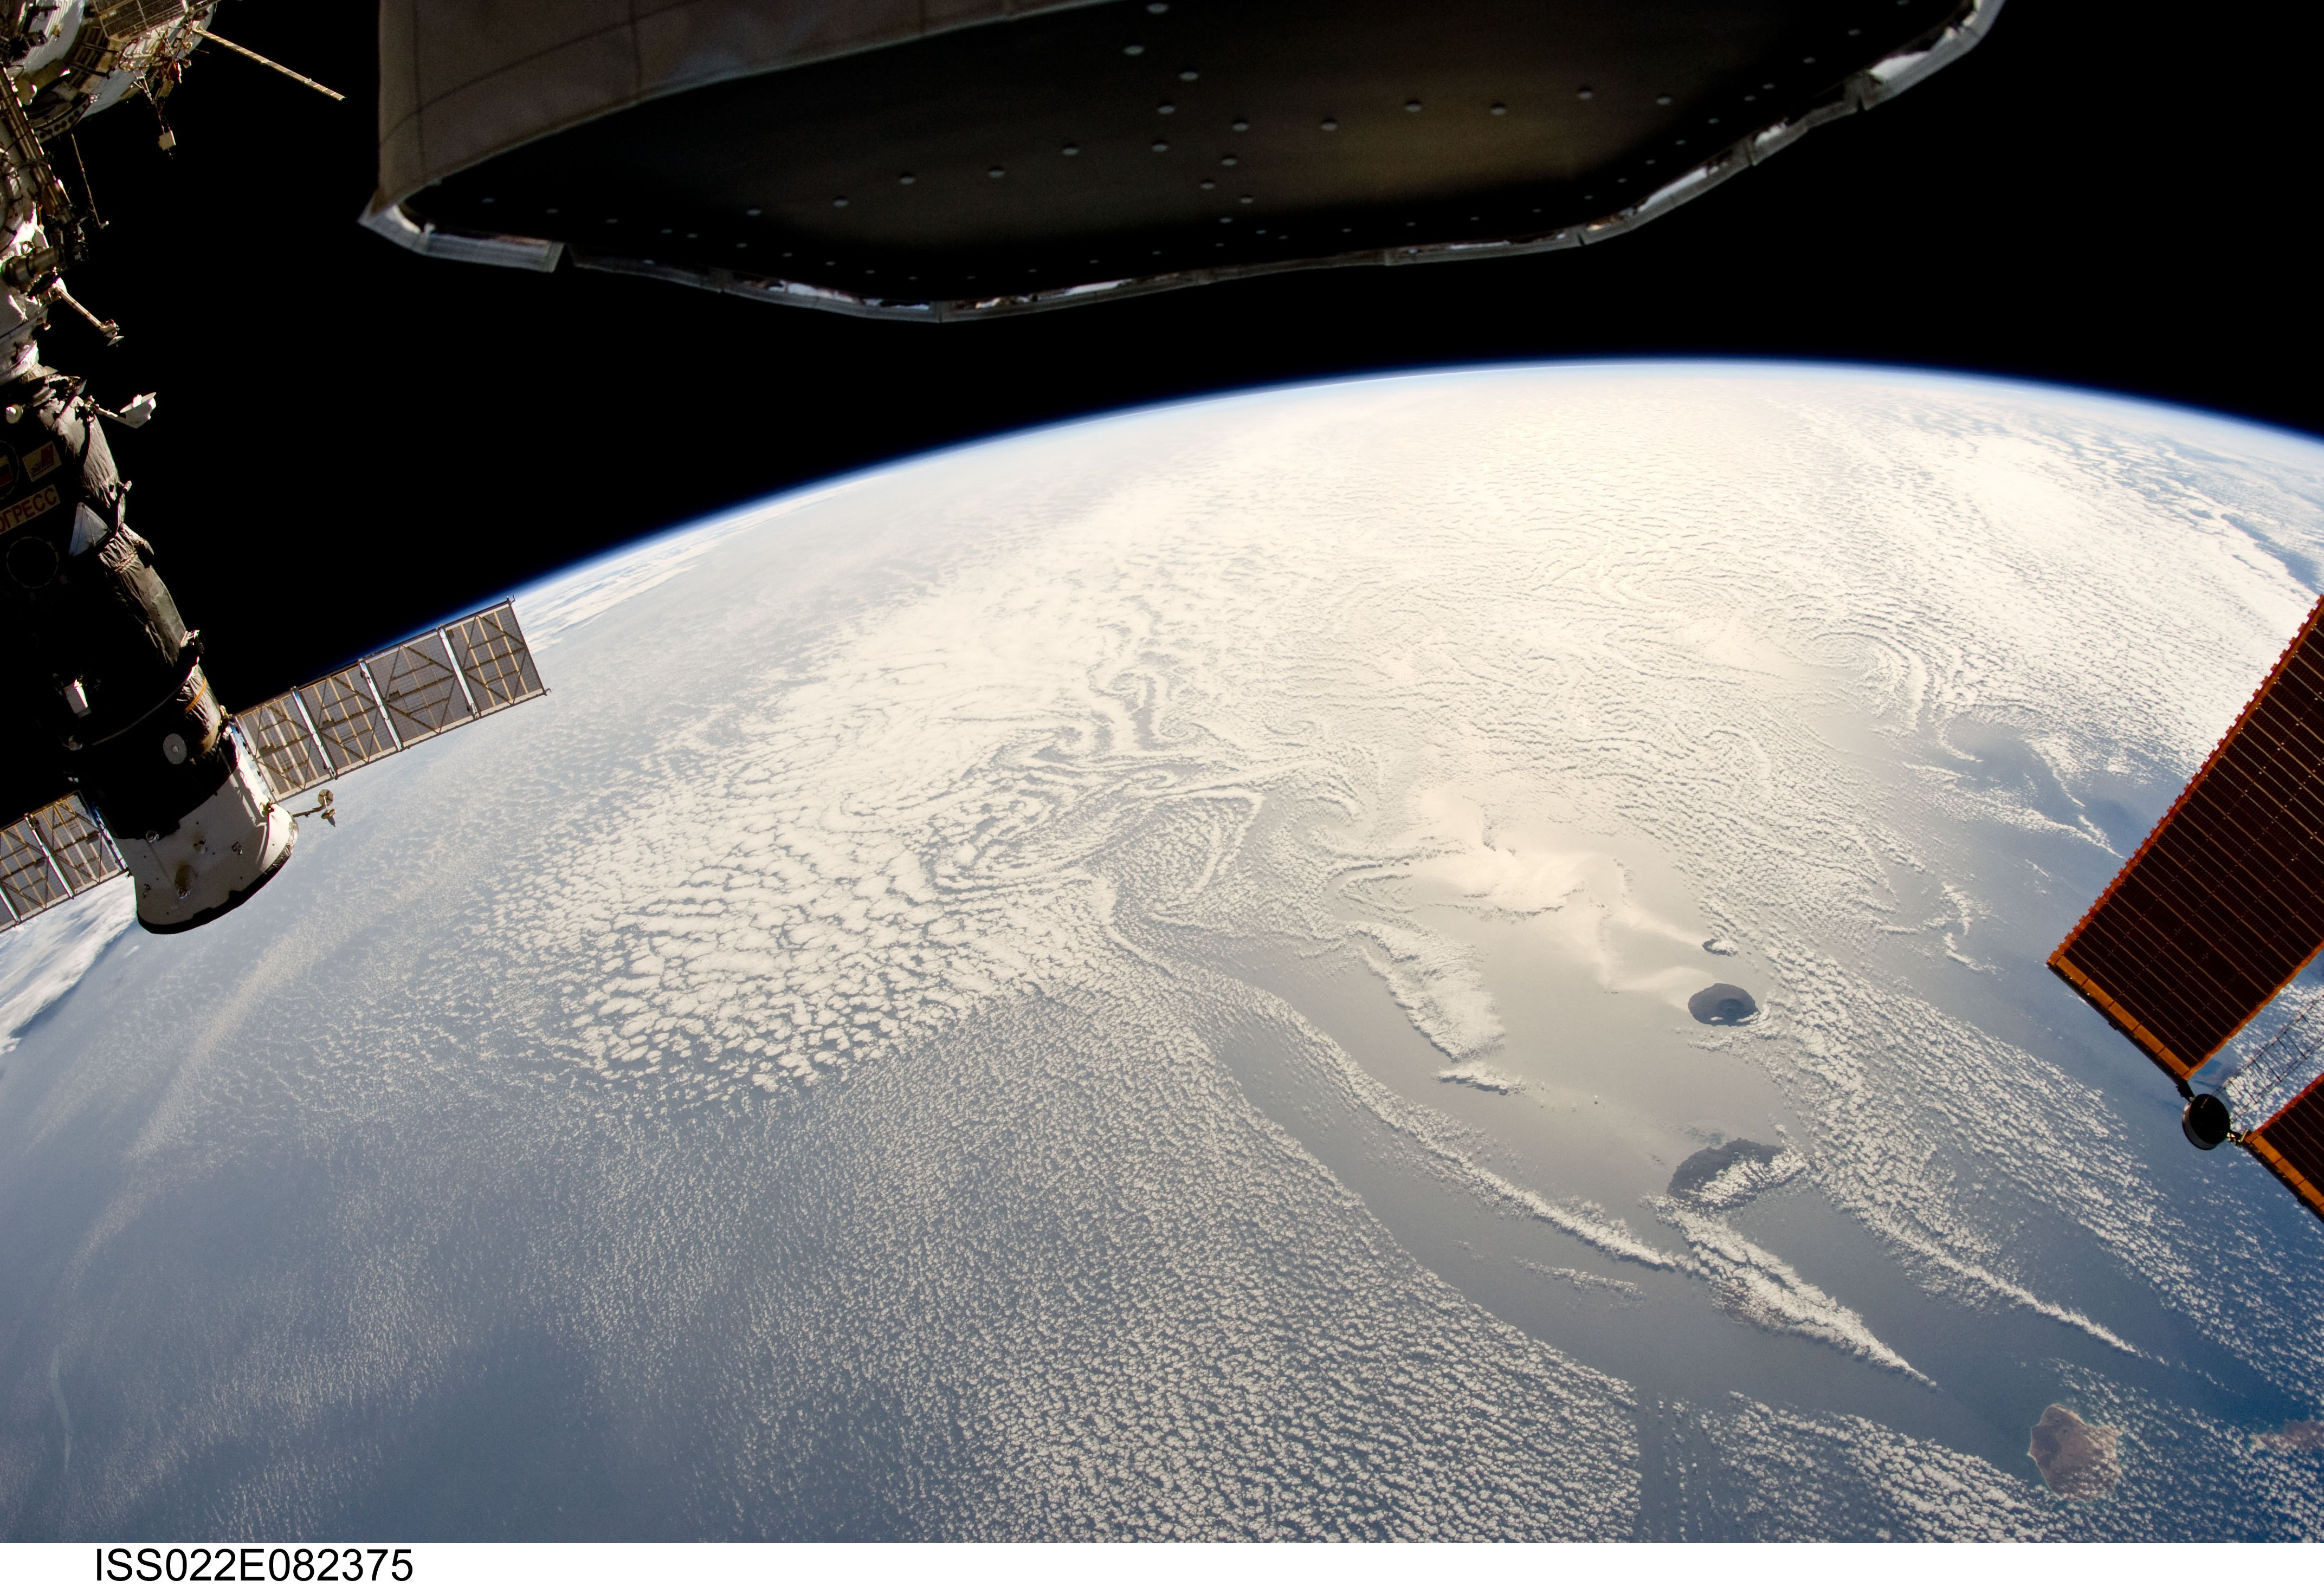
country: CAPE VERDE ISLANDS
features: VON KARMAN VORTICES, SUNGLINT, ISS PARTS
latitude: 13.5
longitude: -26.0
